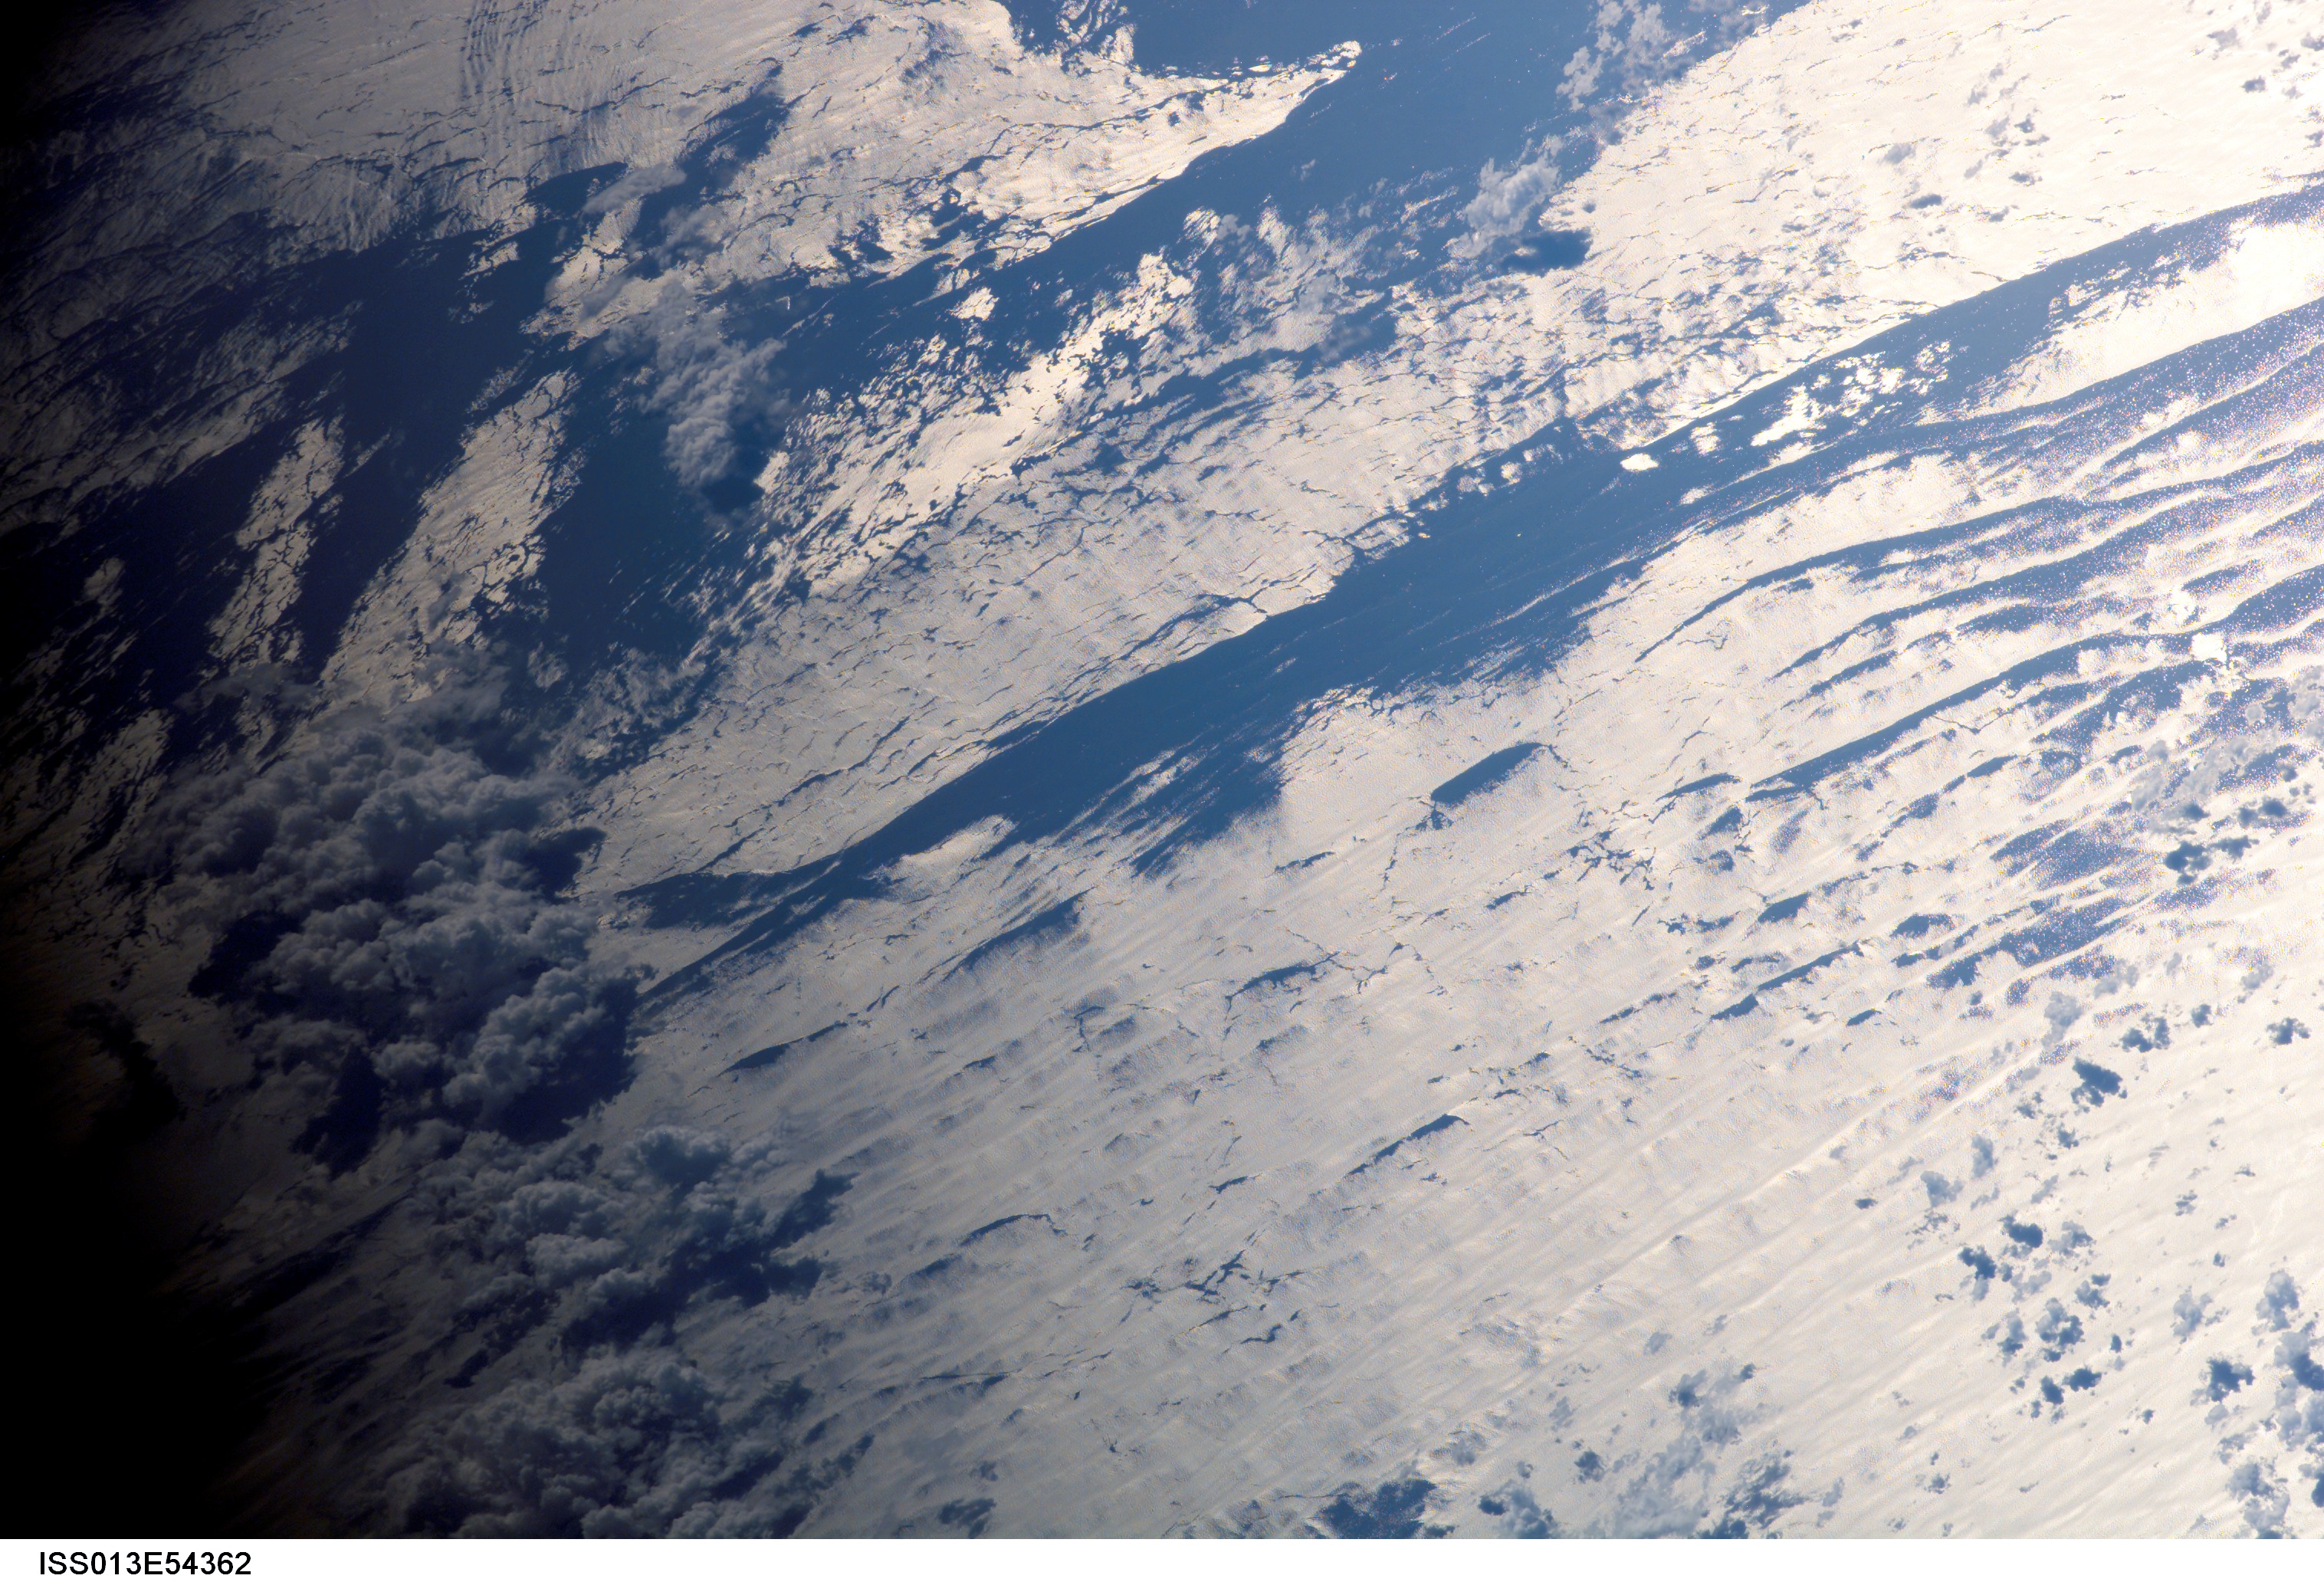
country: CHINA
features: SUNGLINT, WAVES, SOUTH CHINA SEA
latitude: 19.8
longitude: 111.4
